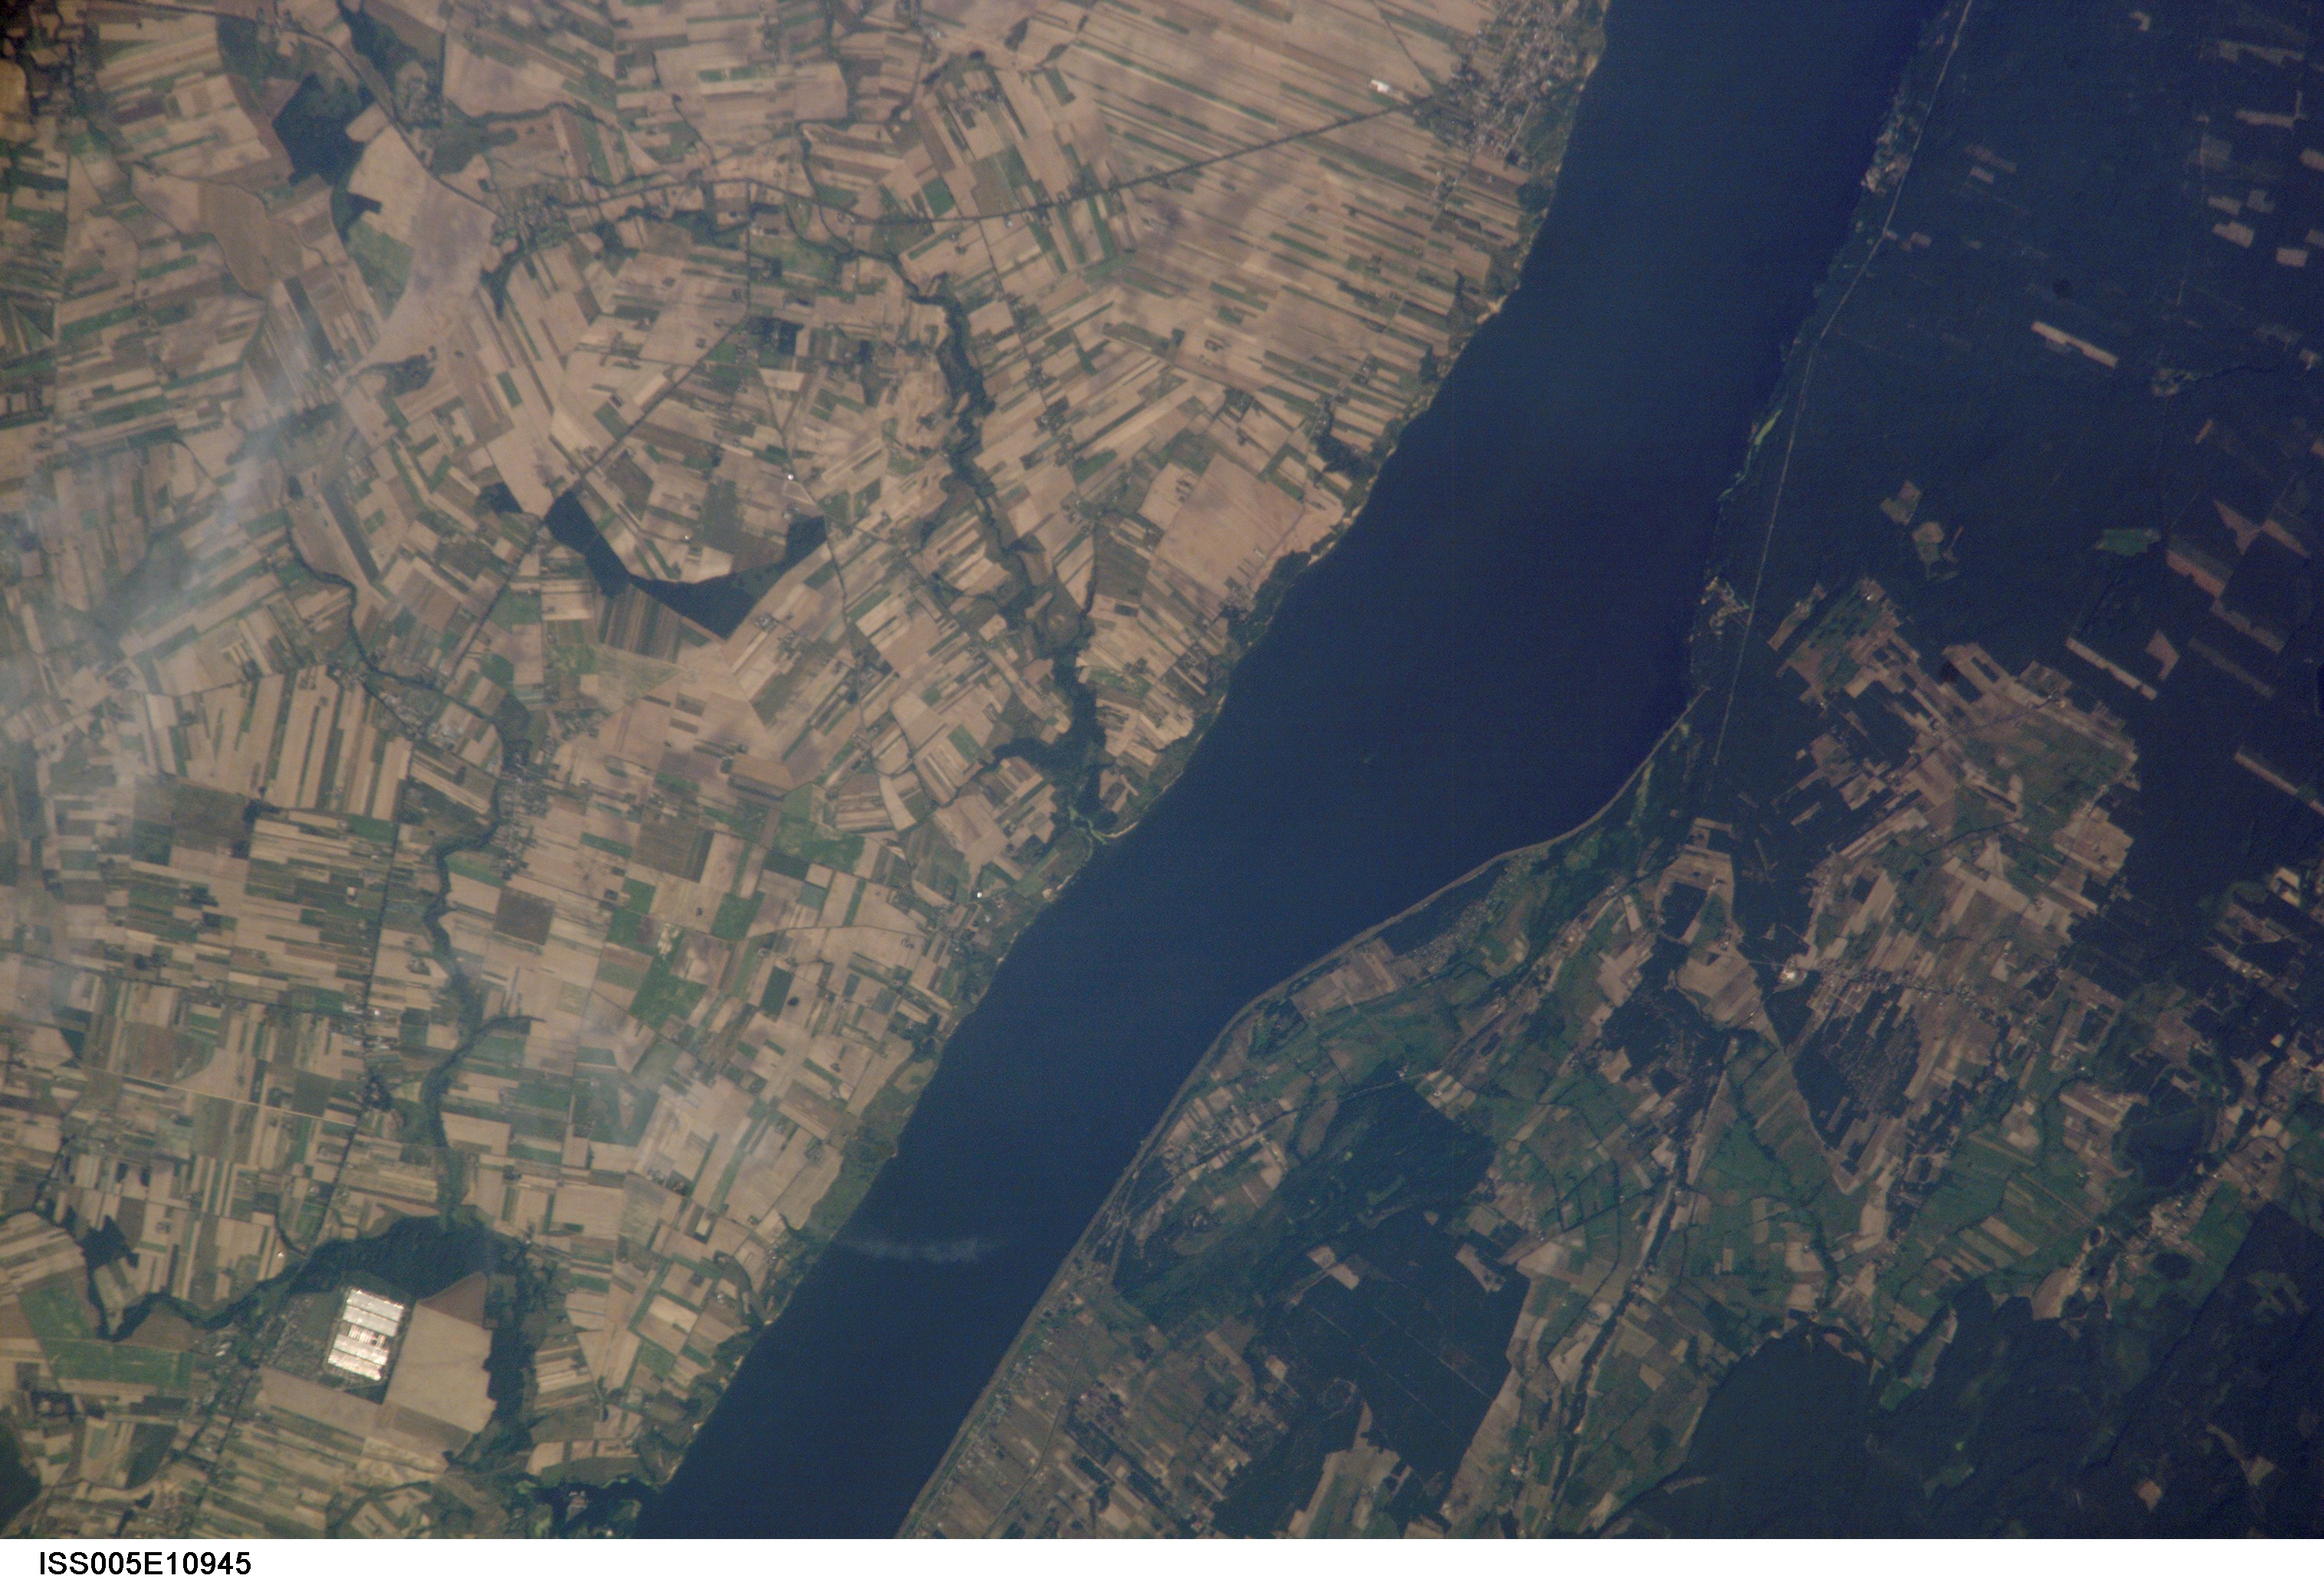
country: POLAND
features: VISTULA RIVER, WLOCLAWEK, KOWAL
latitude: 52.5
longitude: 19.0
